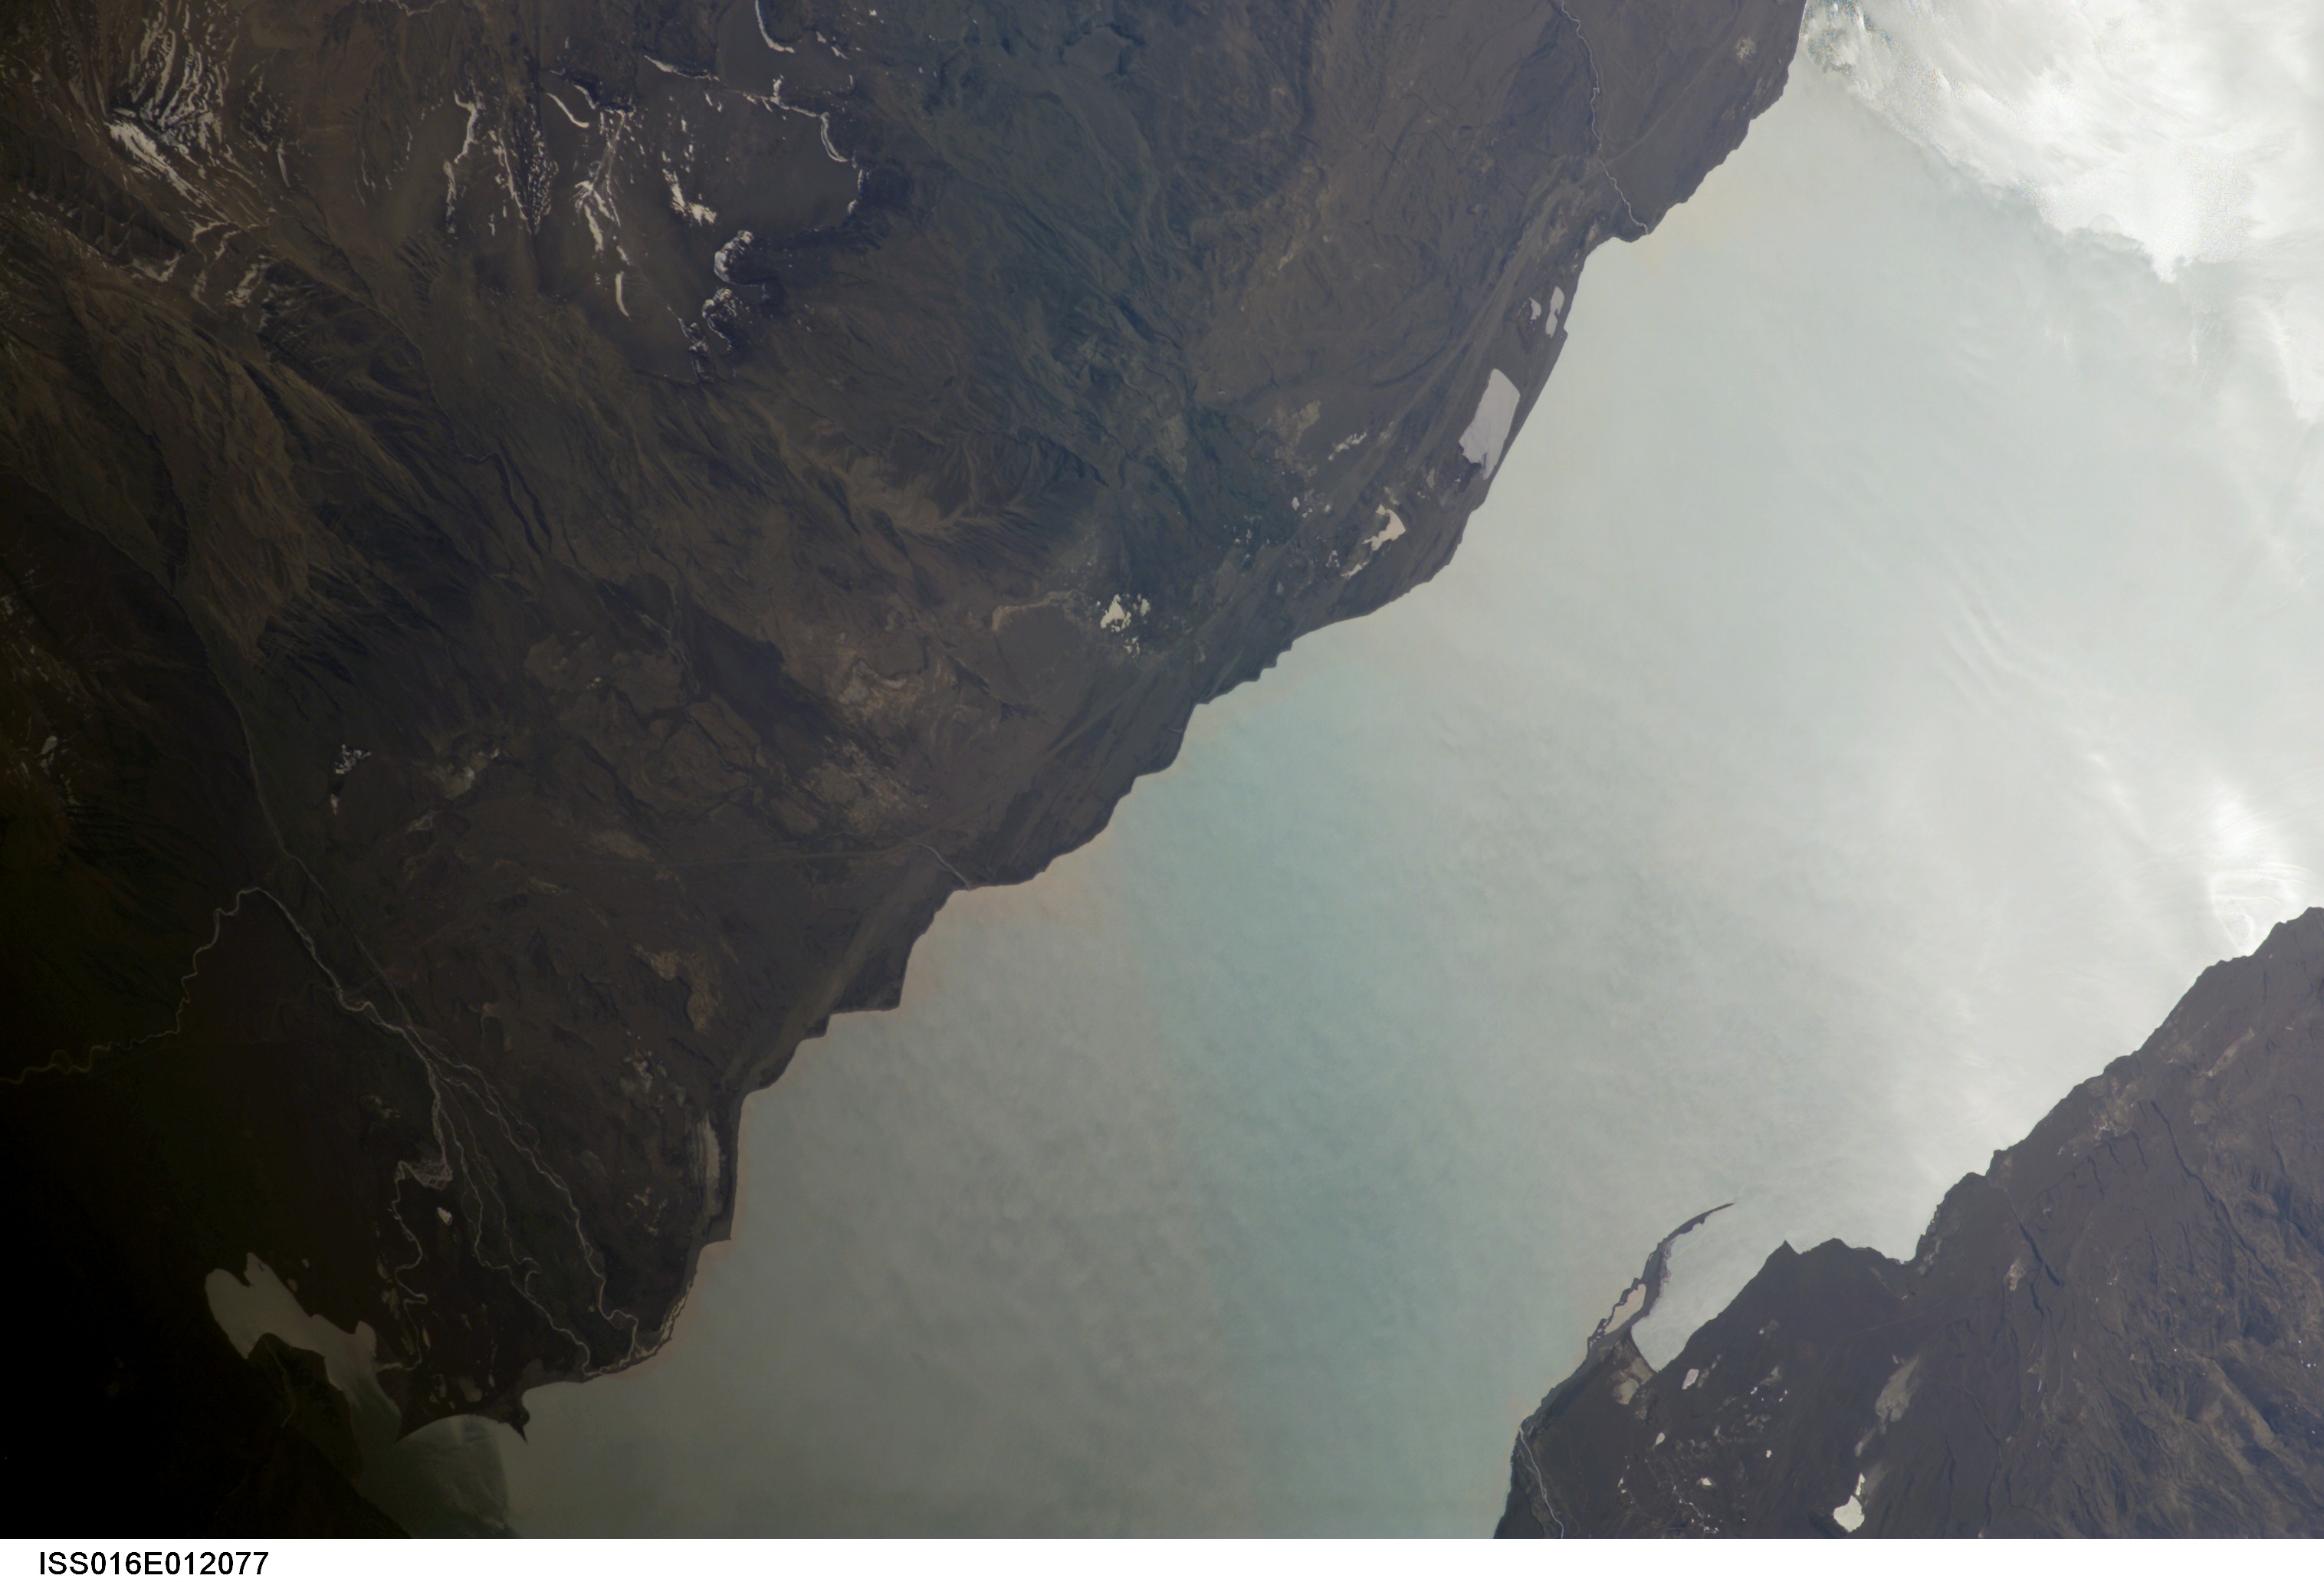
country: ARGENTINA
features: LAKE VIEDMA
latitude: -49.5
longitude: -72.5
